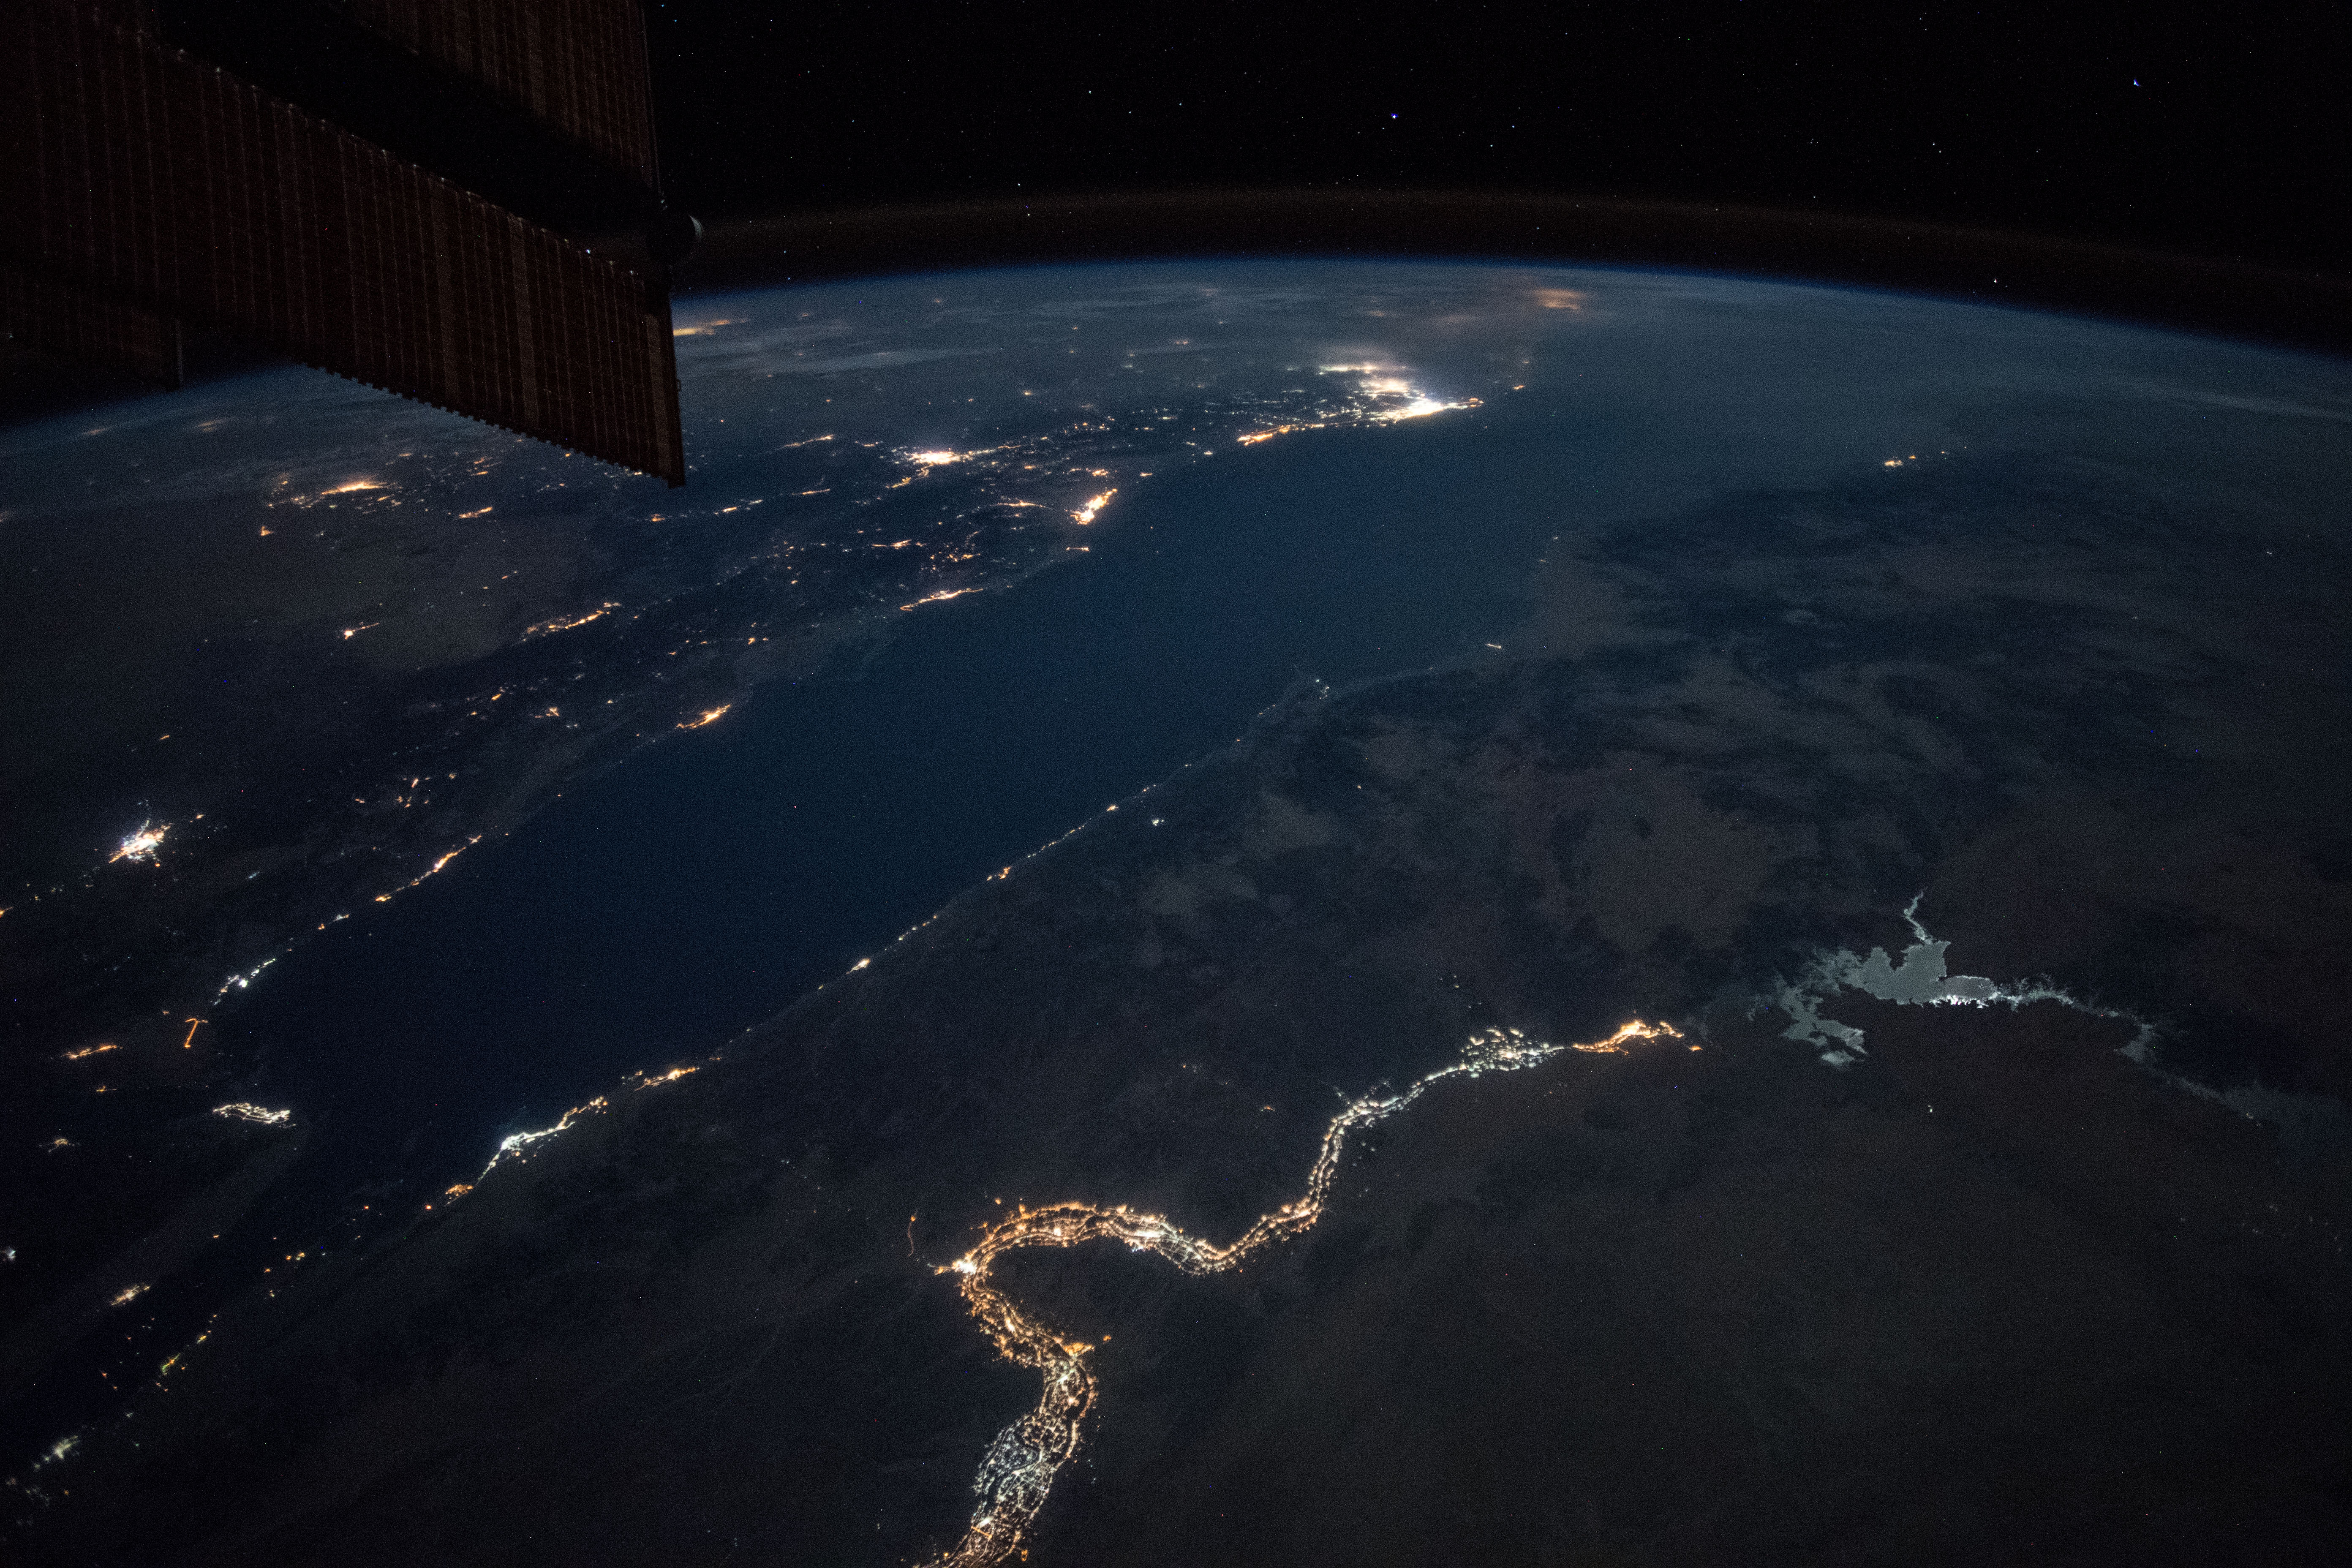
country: EGYPT
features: NILE RIVER, NUBIAN DESERT, NASSER LAKE, EASTER DESERT, RED SEA, GULF OF SUEZ, GULF OF AQABA, NIGHT, EARTH LIMB
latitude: 25.2
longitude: 34.8
